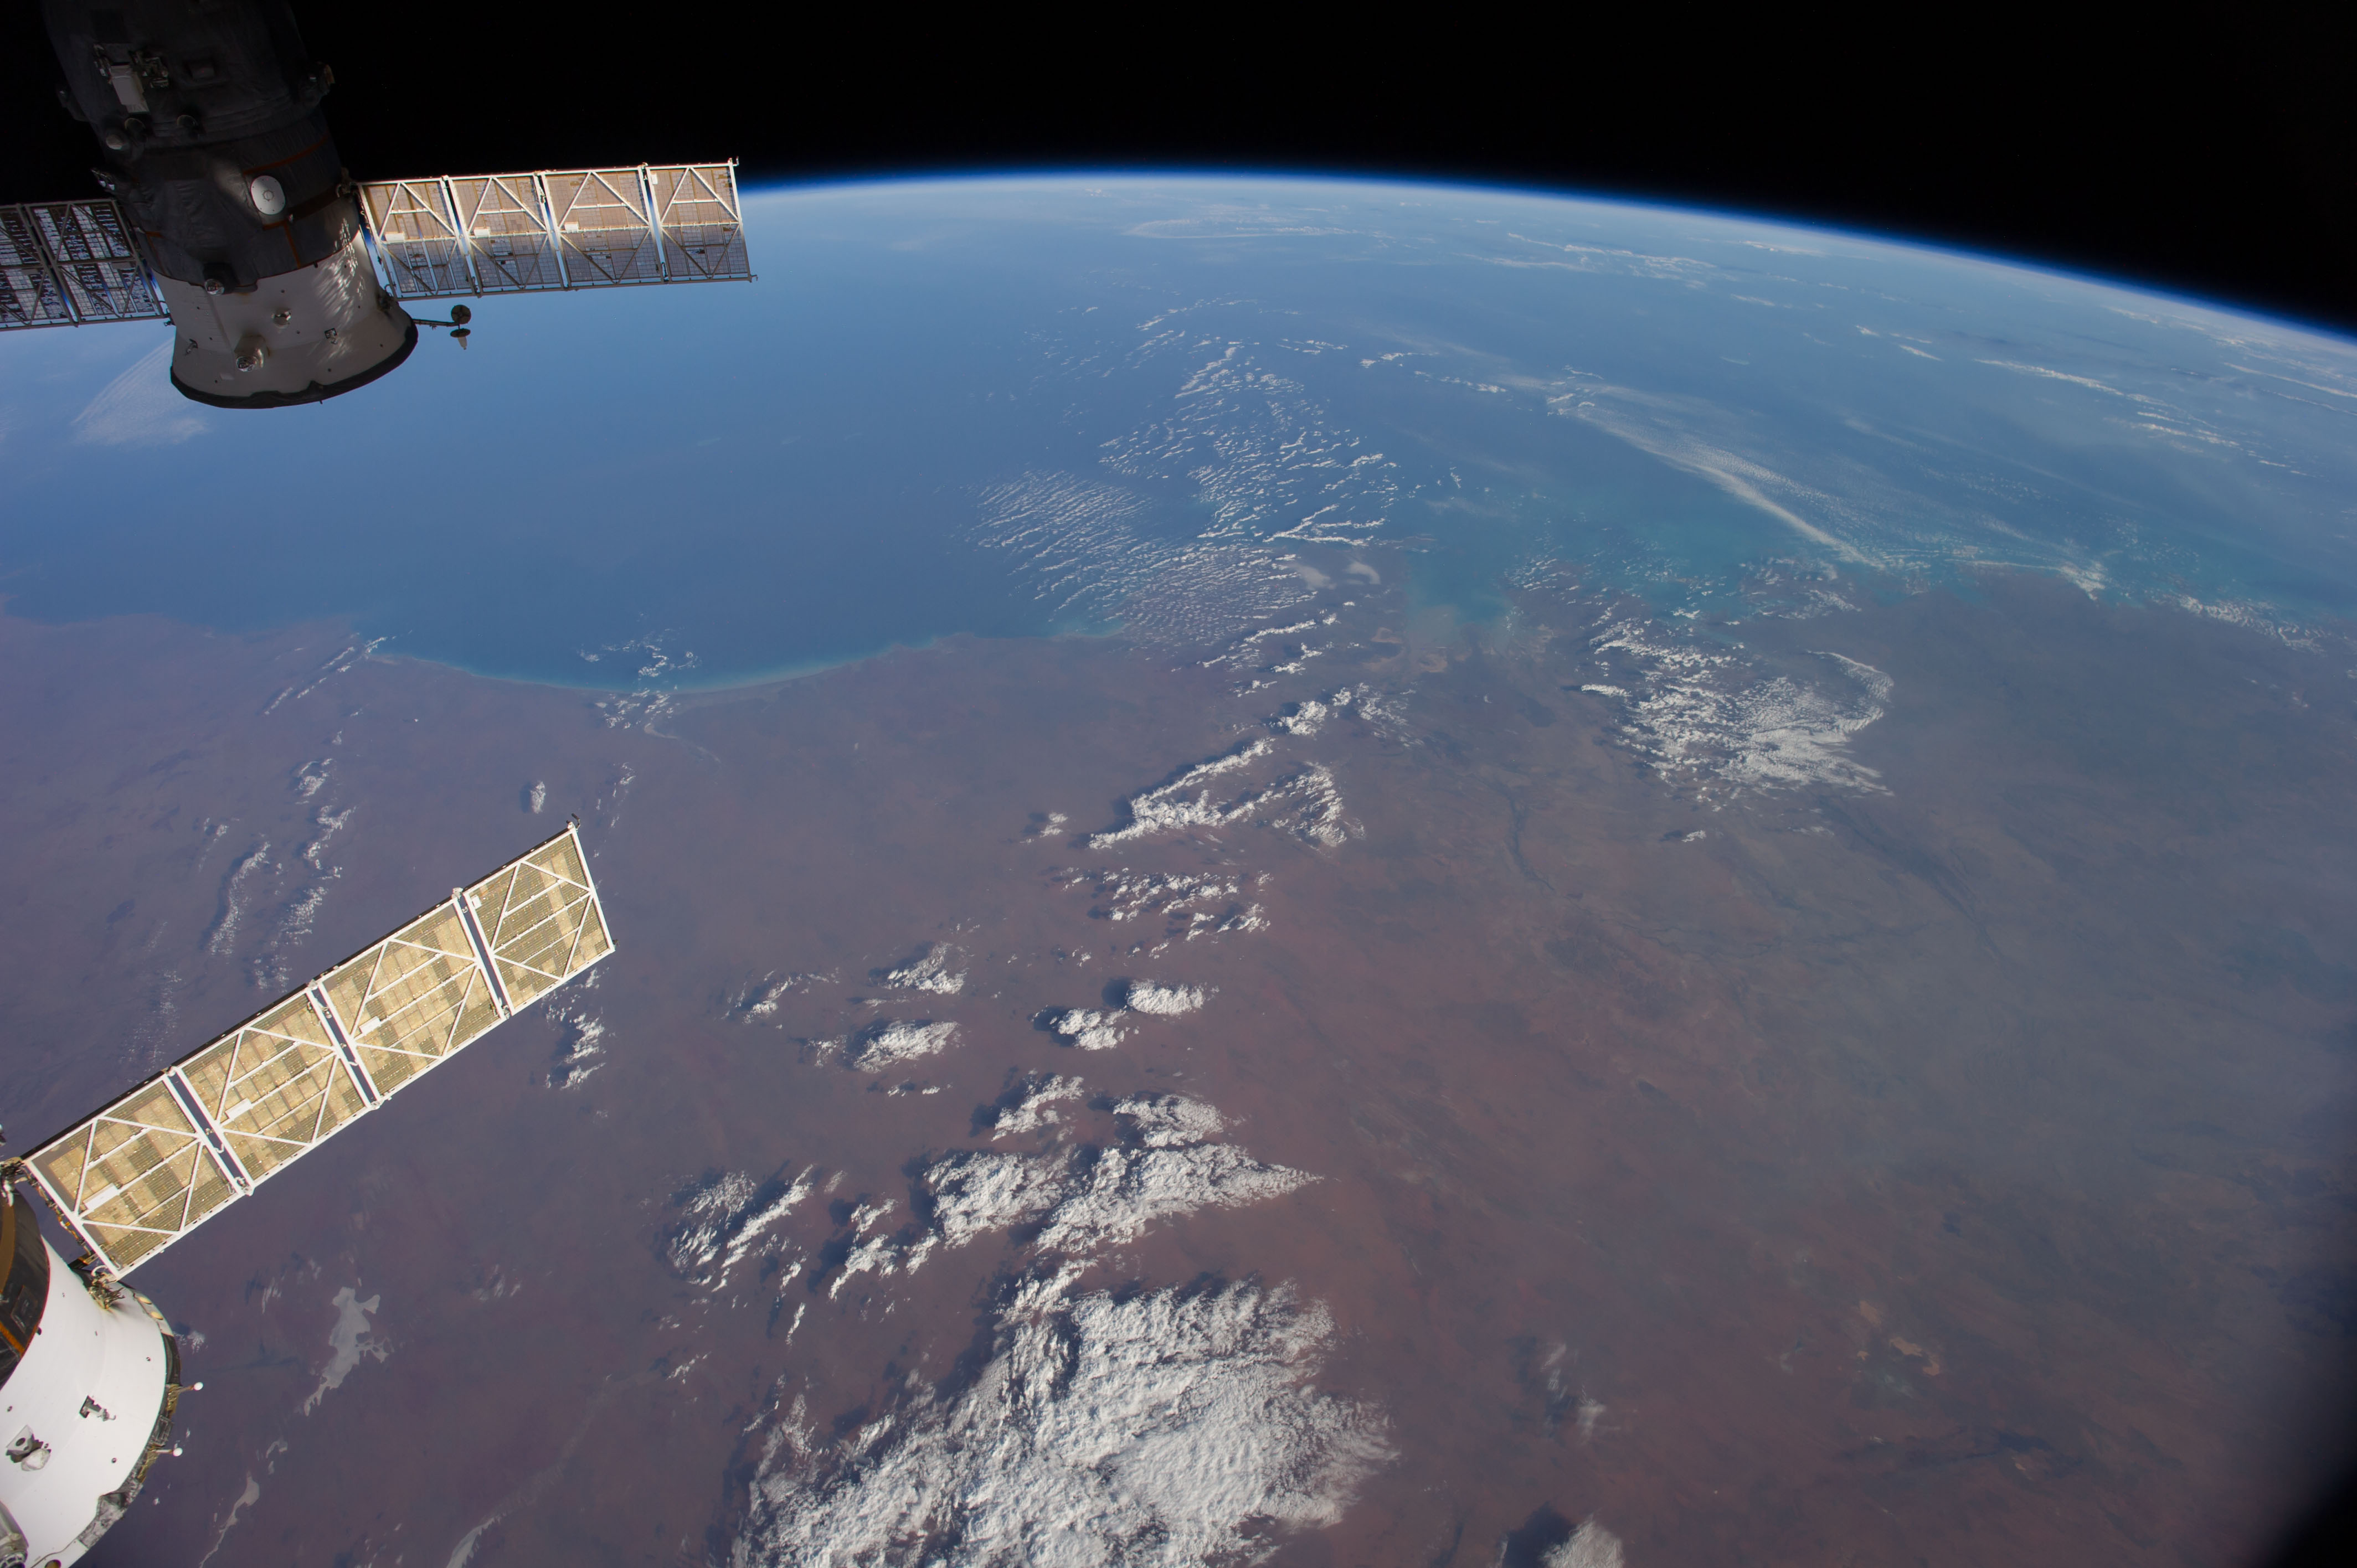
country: AUSTRALIA-WA
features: INDIAN O., KING SOUND, FITZROY R., GASCOYNE R., ATMOSPHERIC LIMB
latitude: -18.5
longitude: 123.0
